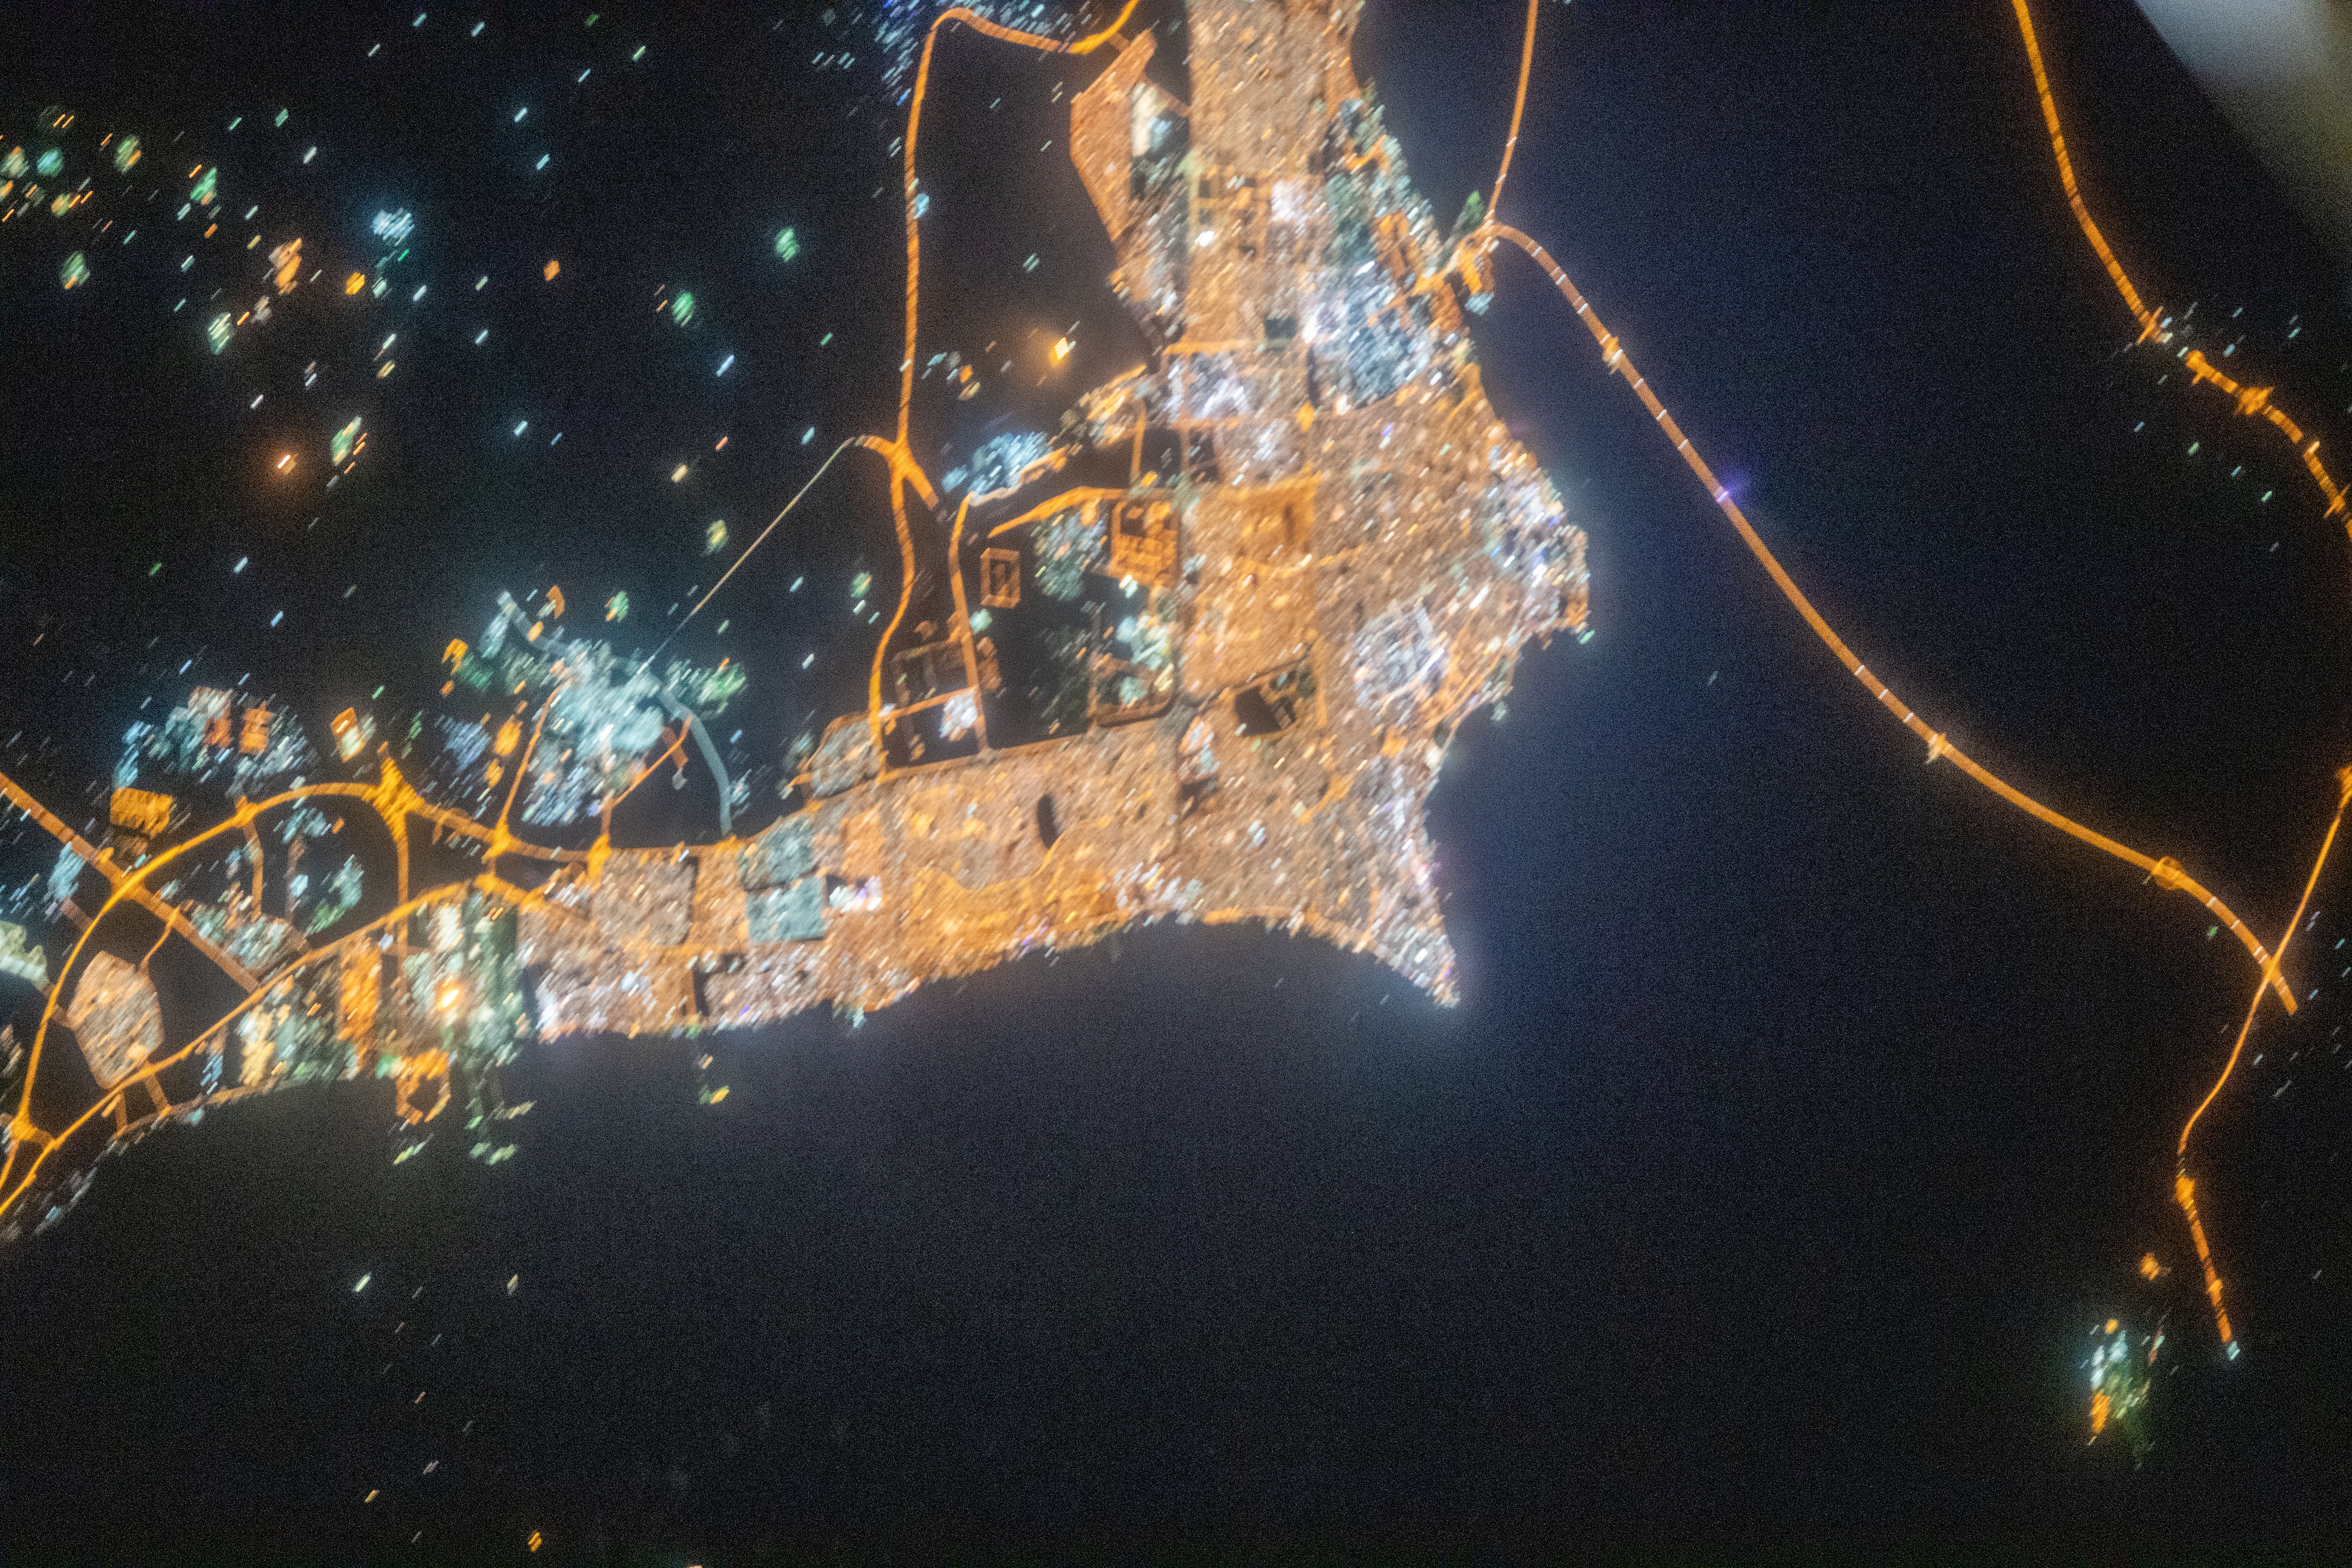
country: KUWAIT
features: KUWAIT CITY AT NIGHT
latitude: 29.3
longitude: 48.0
